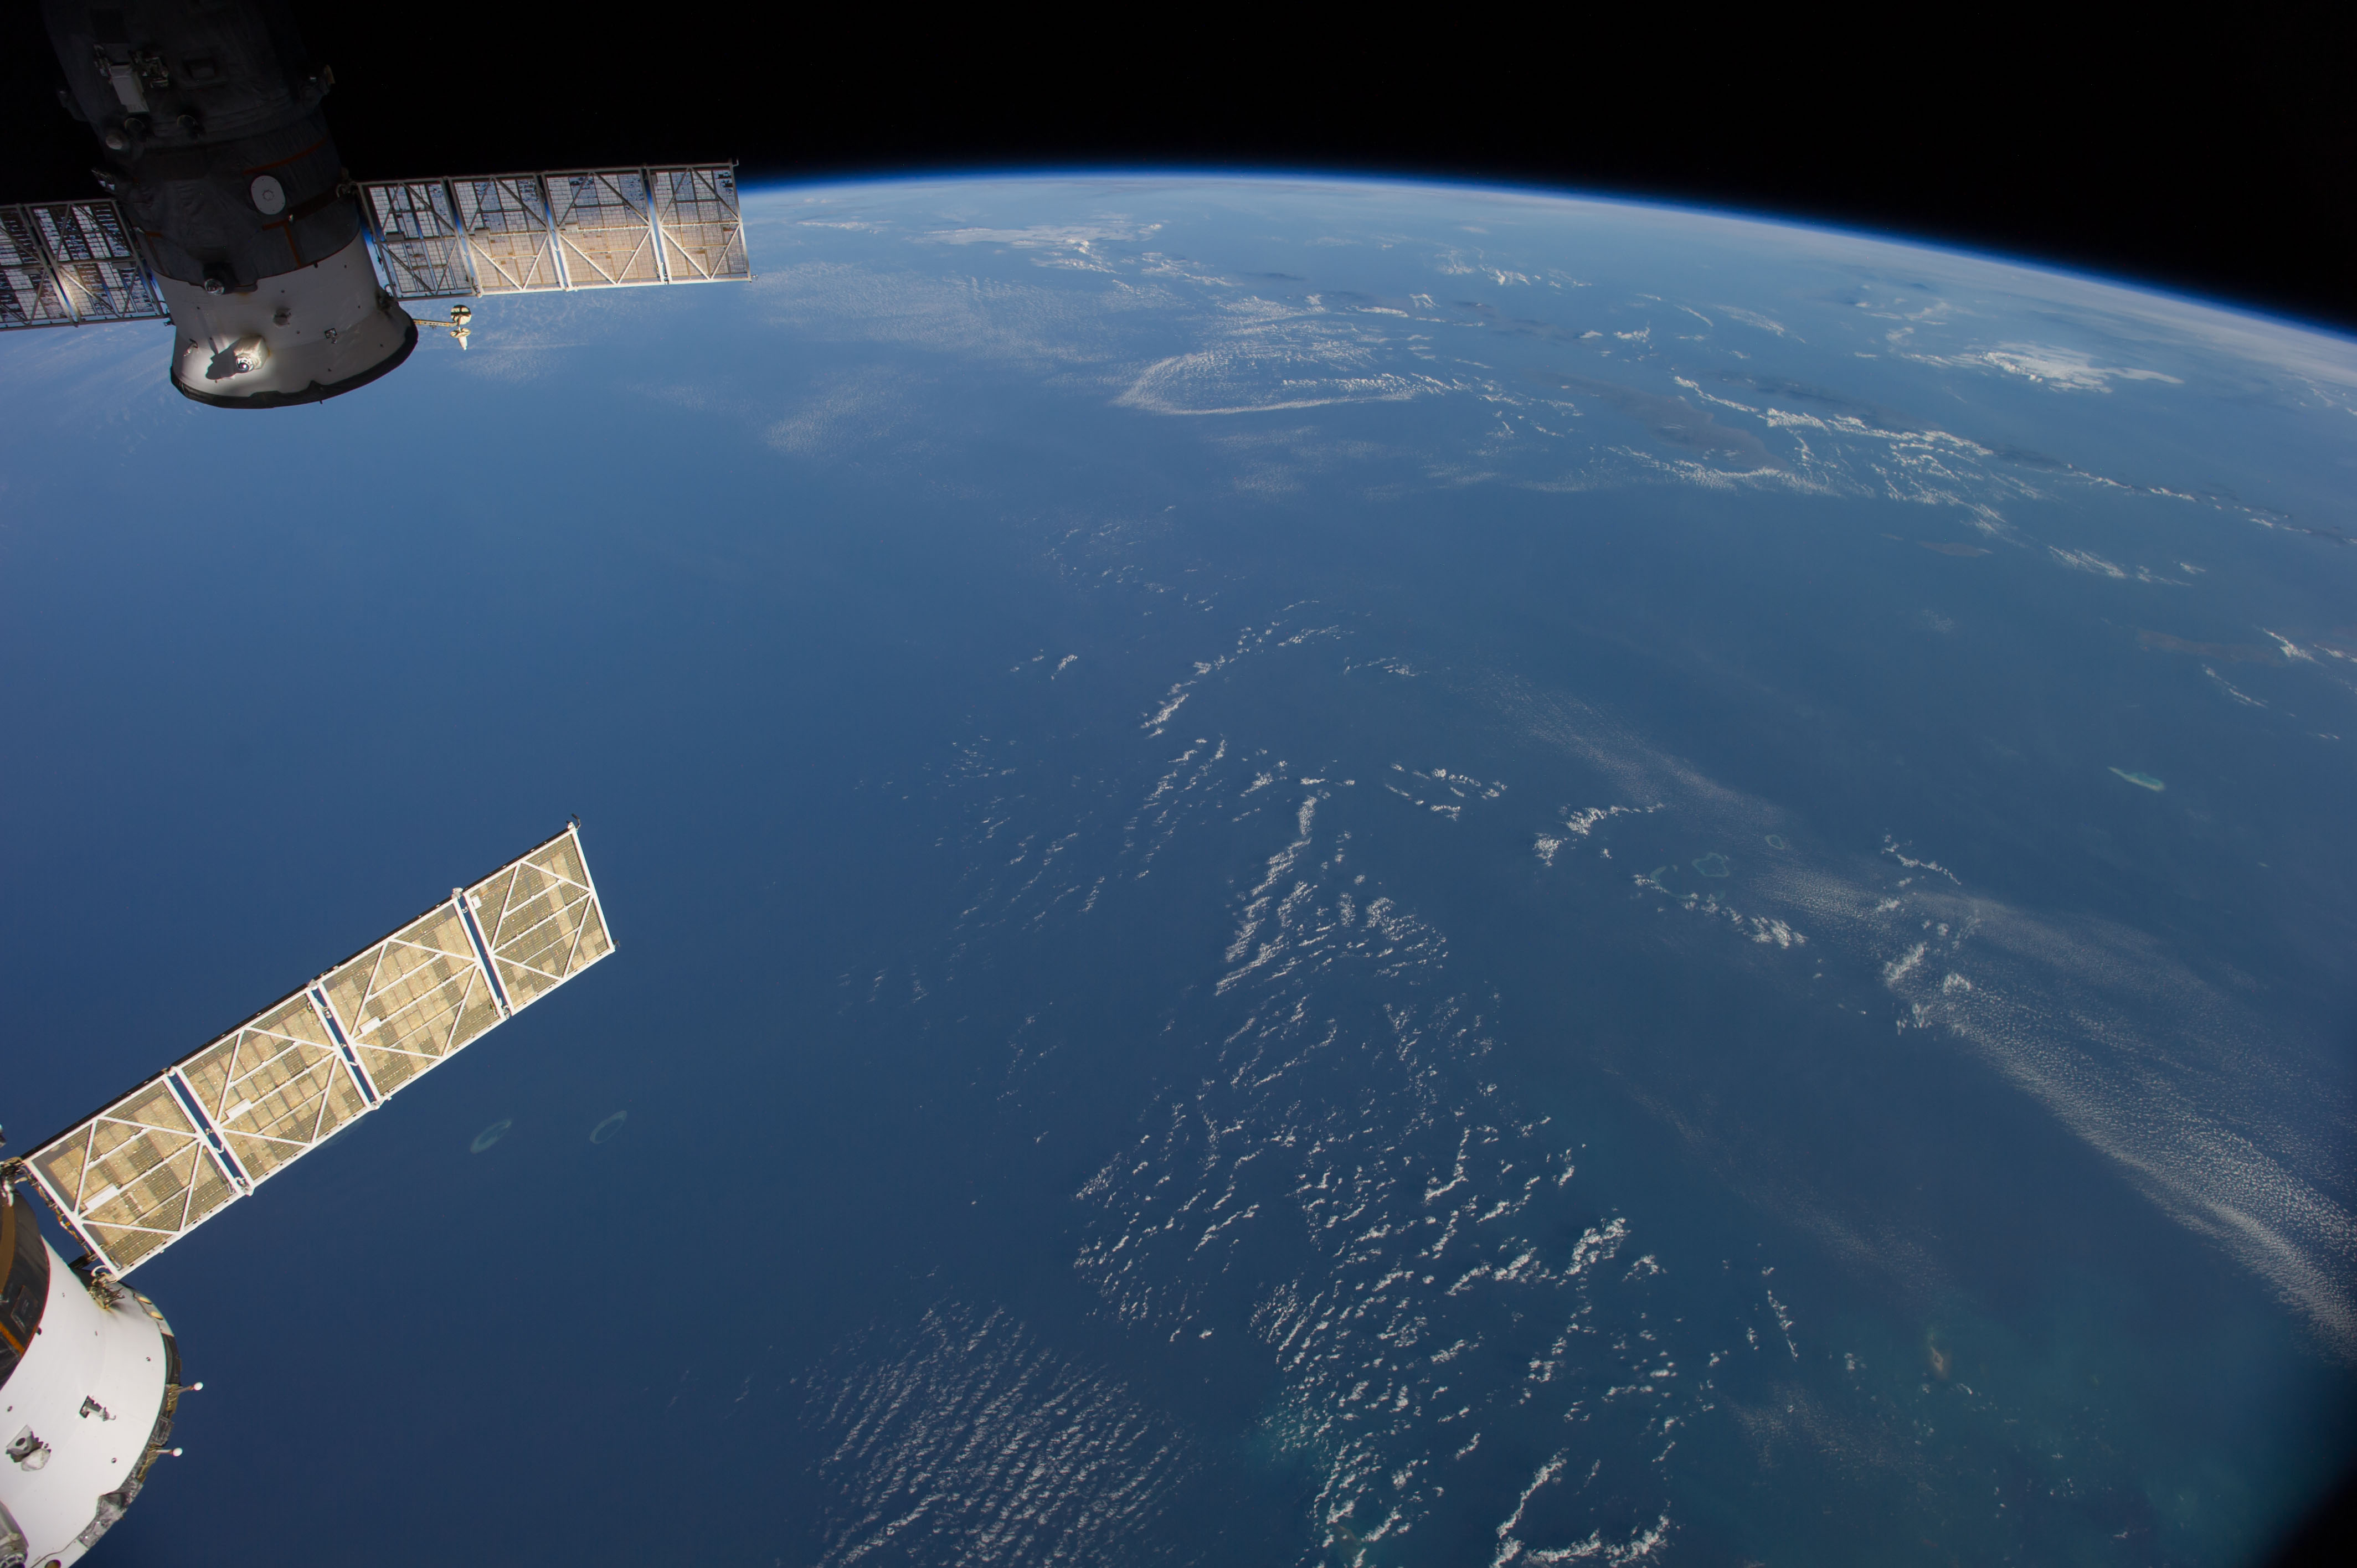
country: AUSTRALIA-WA
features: INDIAN O., JAVA S., BALI S., FLORES S., SAVU S., W. NUSA TENGGARA, E. NUSA TENGGARA, ATMOSPHERIC LIMB
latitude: -14.5
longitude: 119.0
